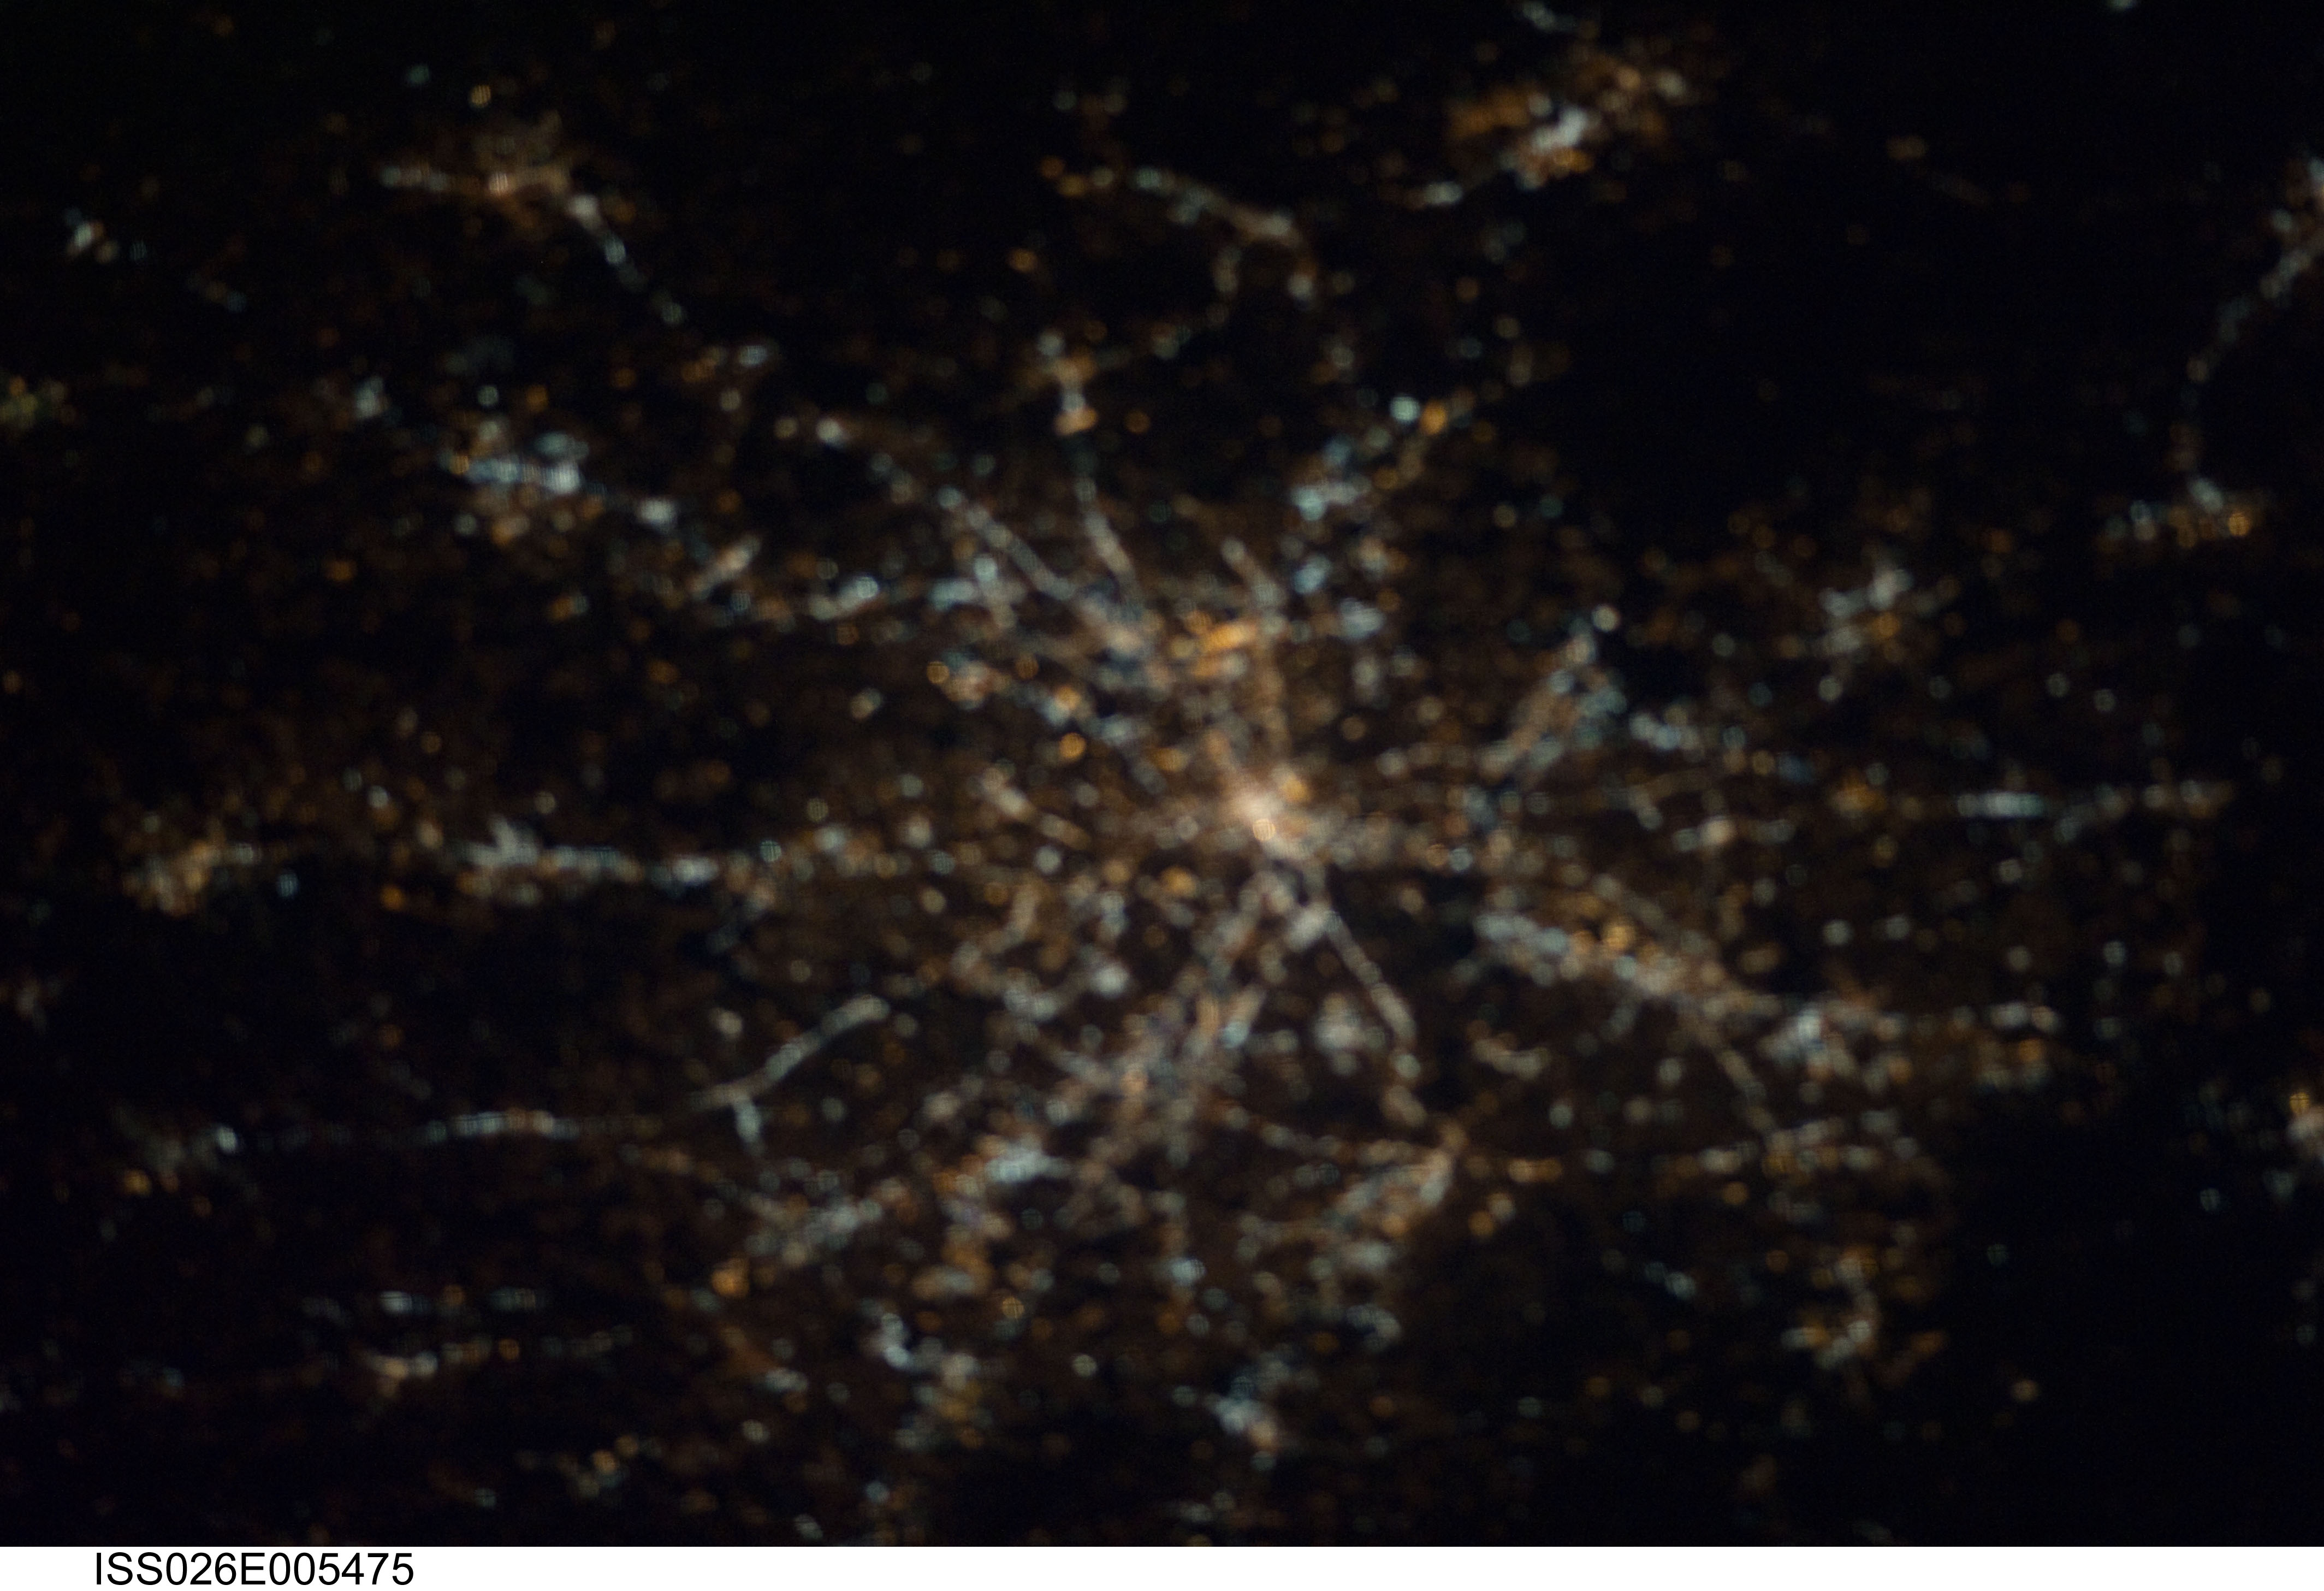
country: USA-GEORGIA
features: ATLANTA AREA AT NIGHT, VERY SOFT
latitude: 33.8
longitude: -84.3
